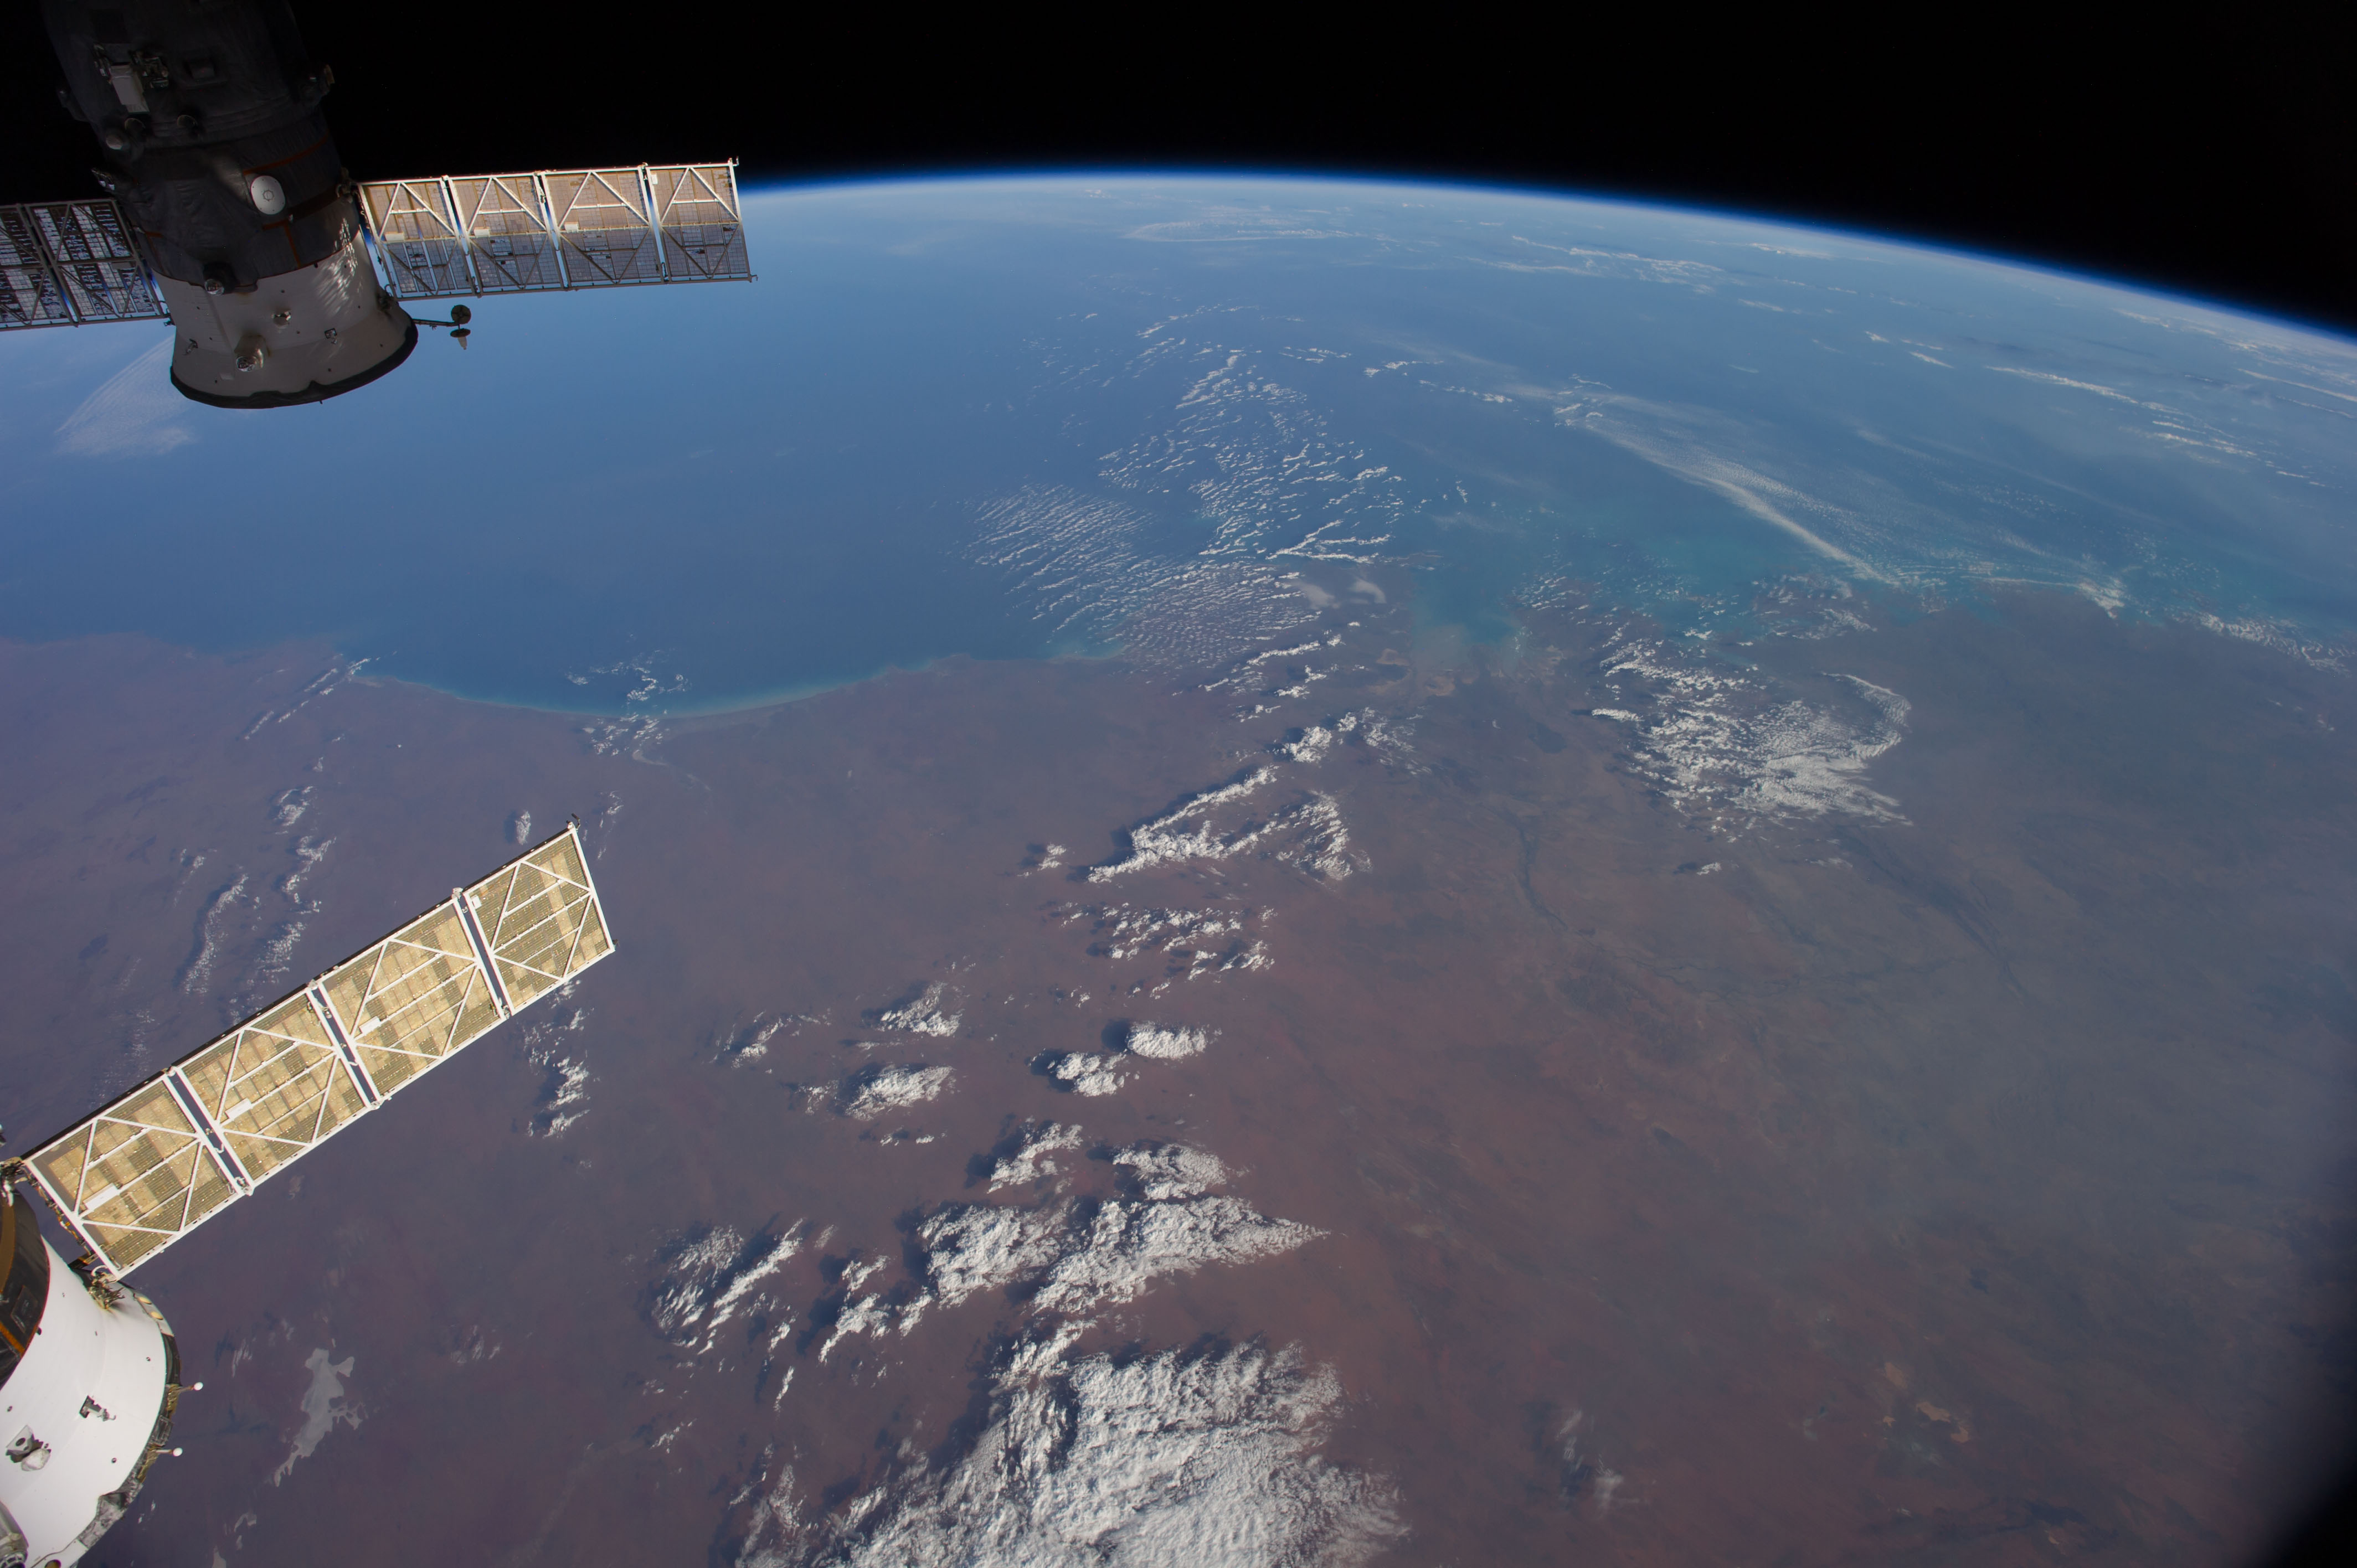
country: AUSTRALIA-WA
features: INDIAN O., KING SOUND, FITZROY R., GASCOYNE R., ATMOSPHERIC LIMB
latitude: -18.5
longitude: 123.0
